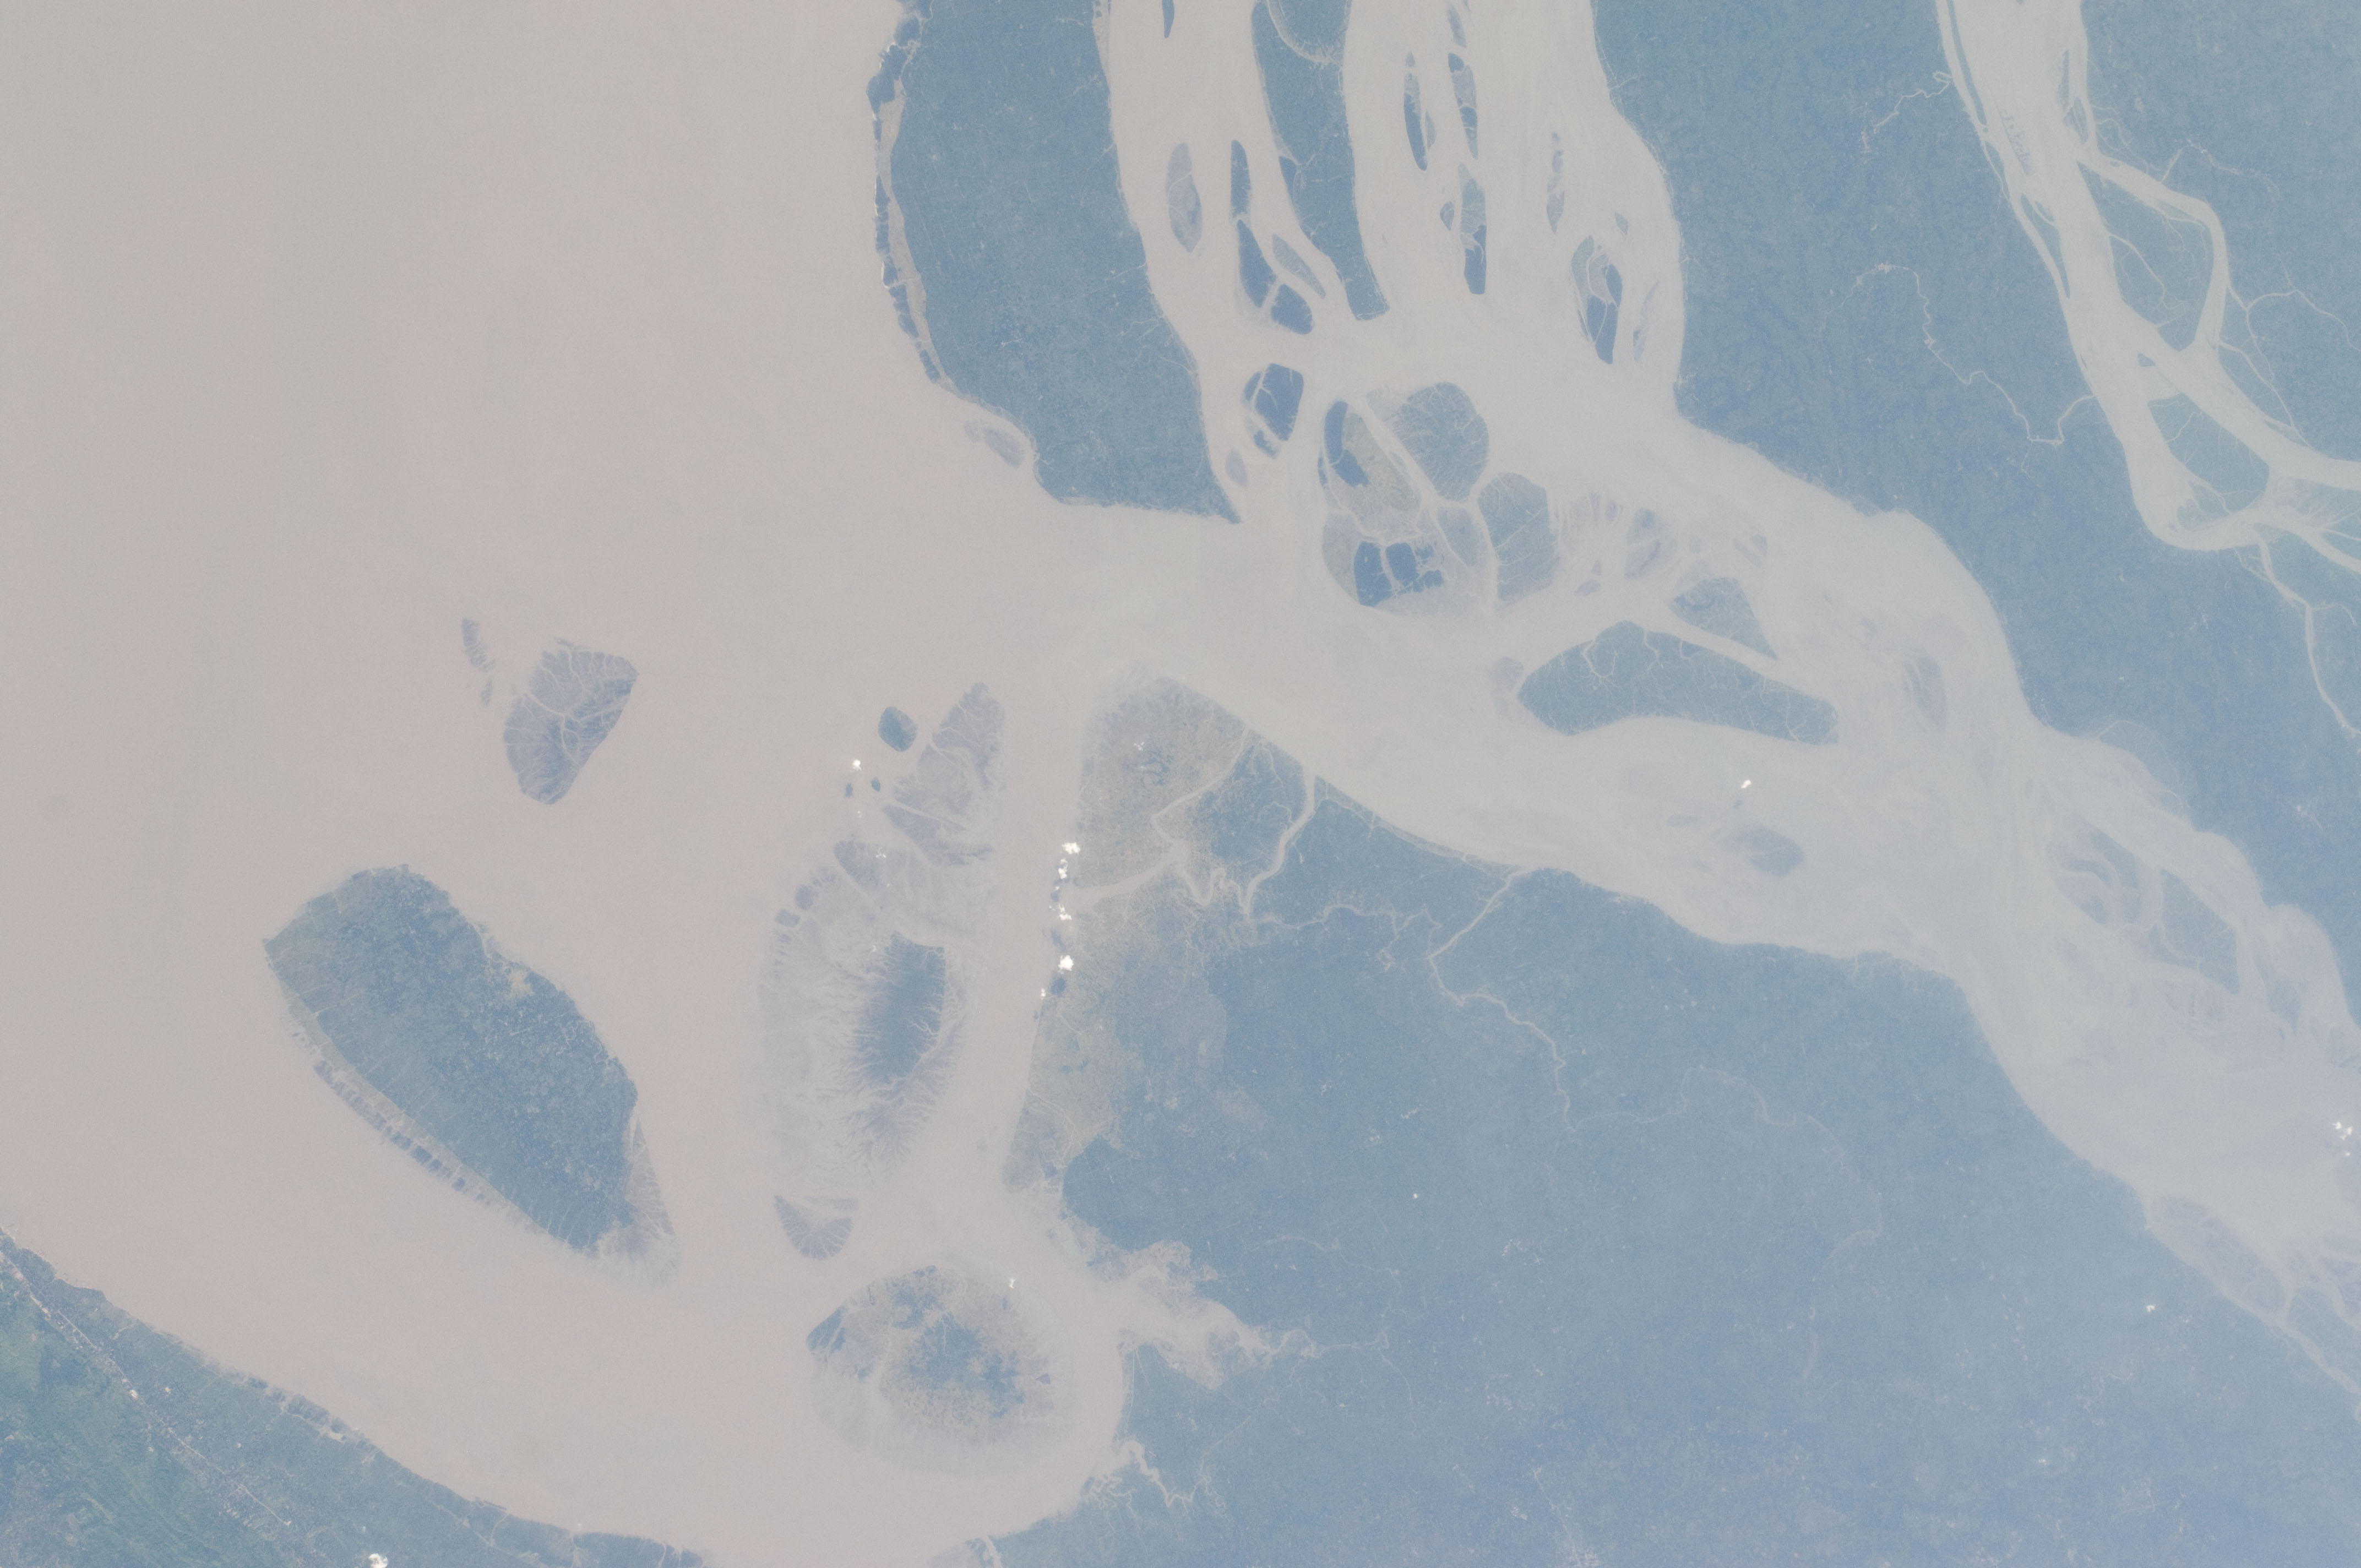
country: BANGLADESH
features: HATIA R., SOUTH HATIA I., SHABBAZ I.
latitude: 22.5
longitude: 91.0
